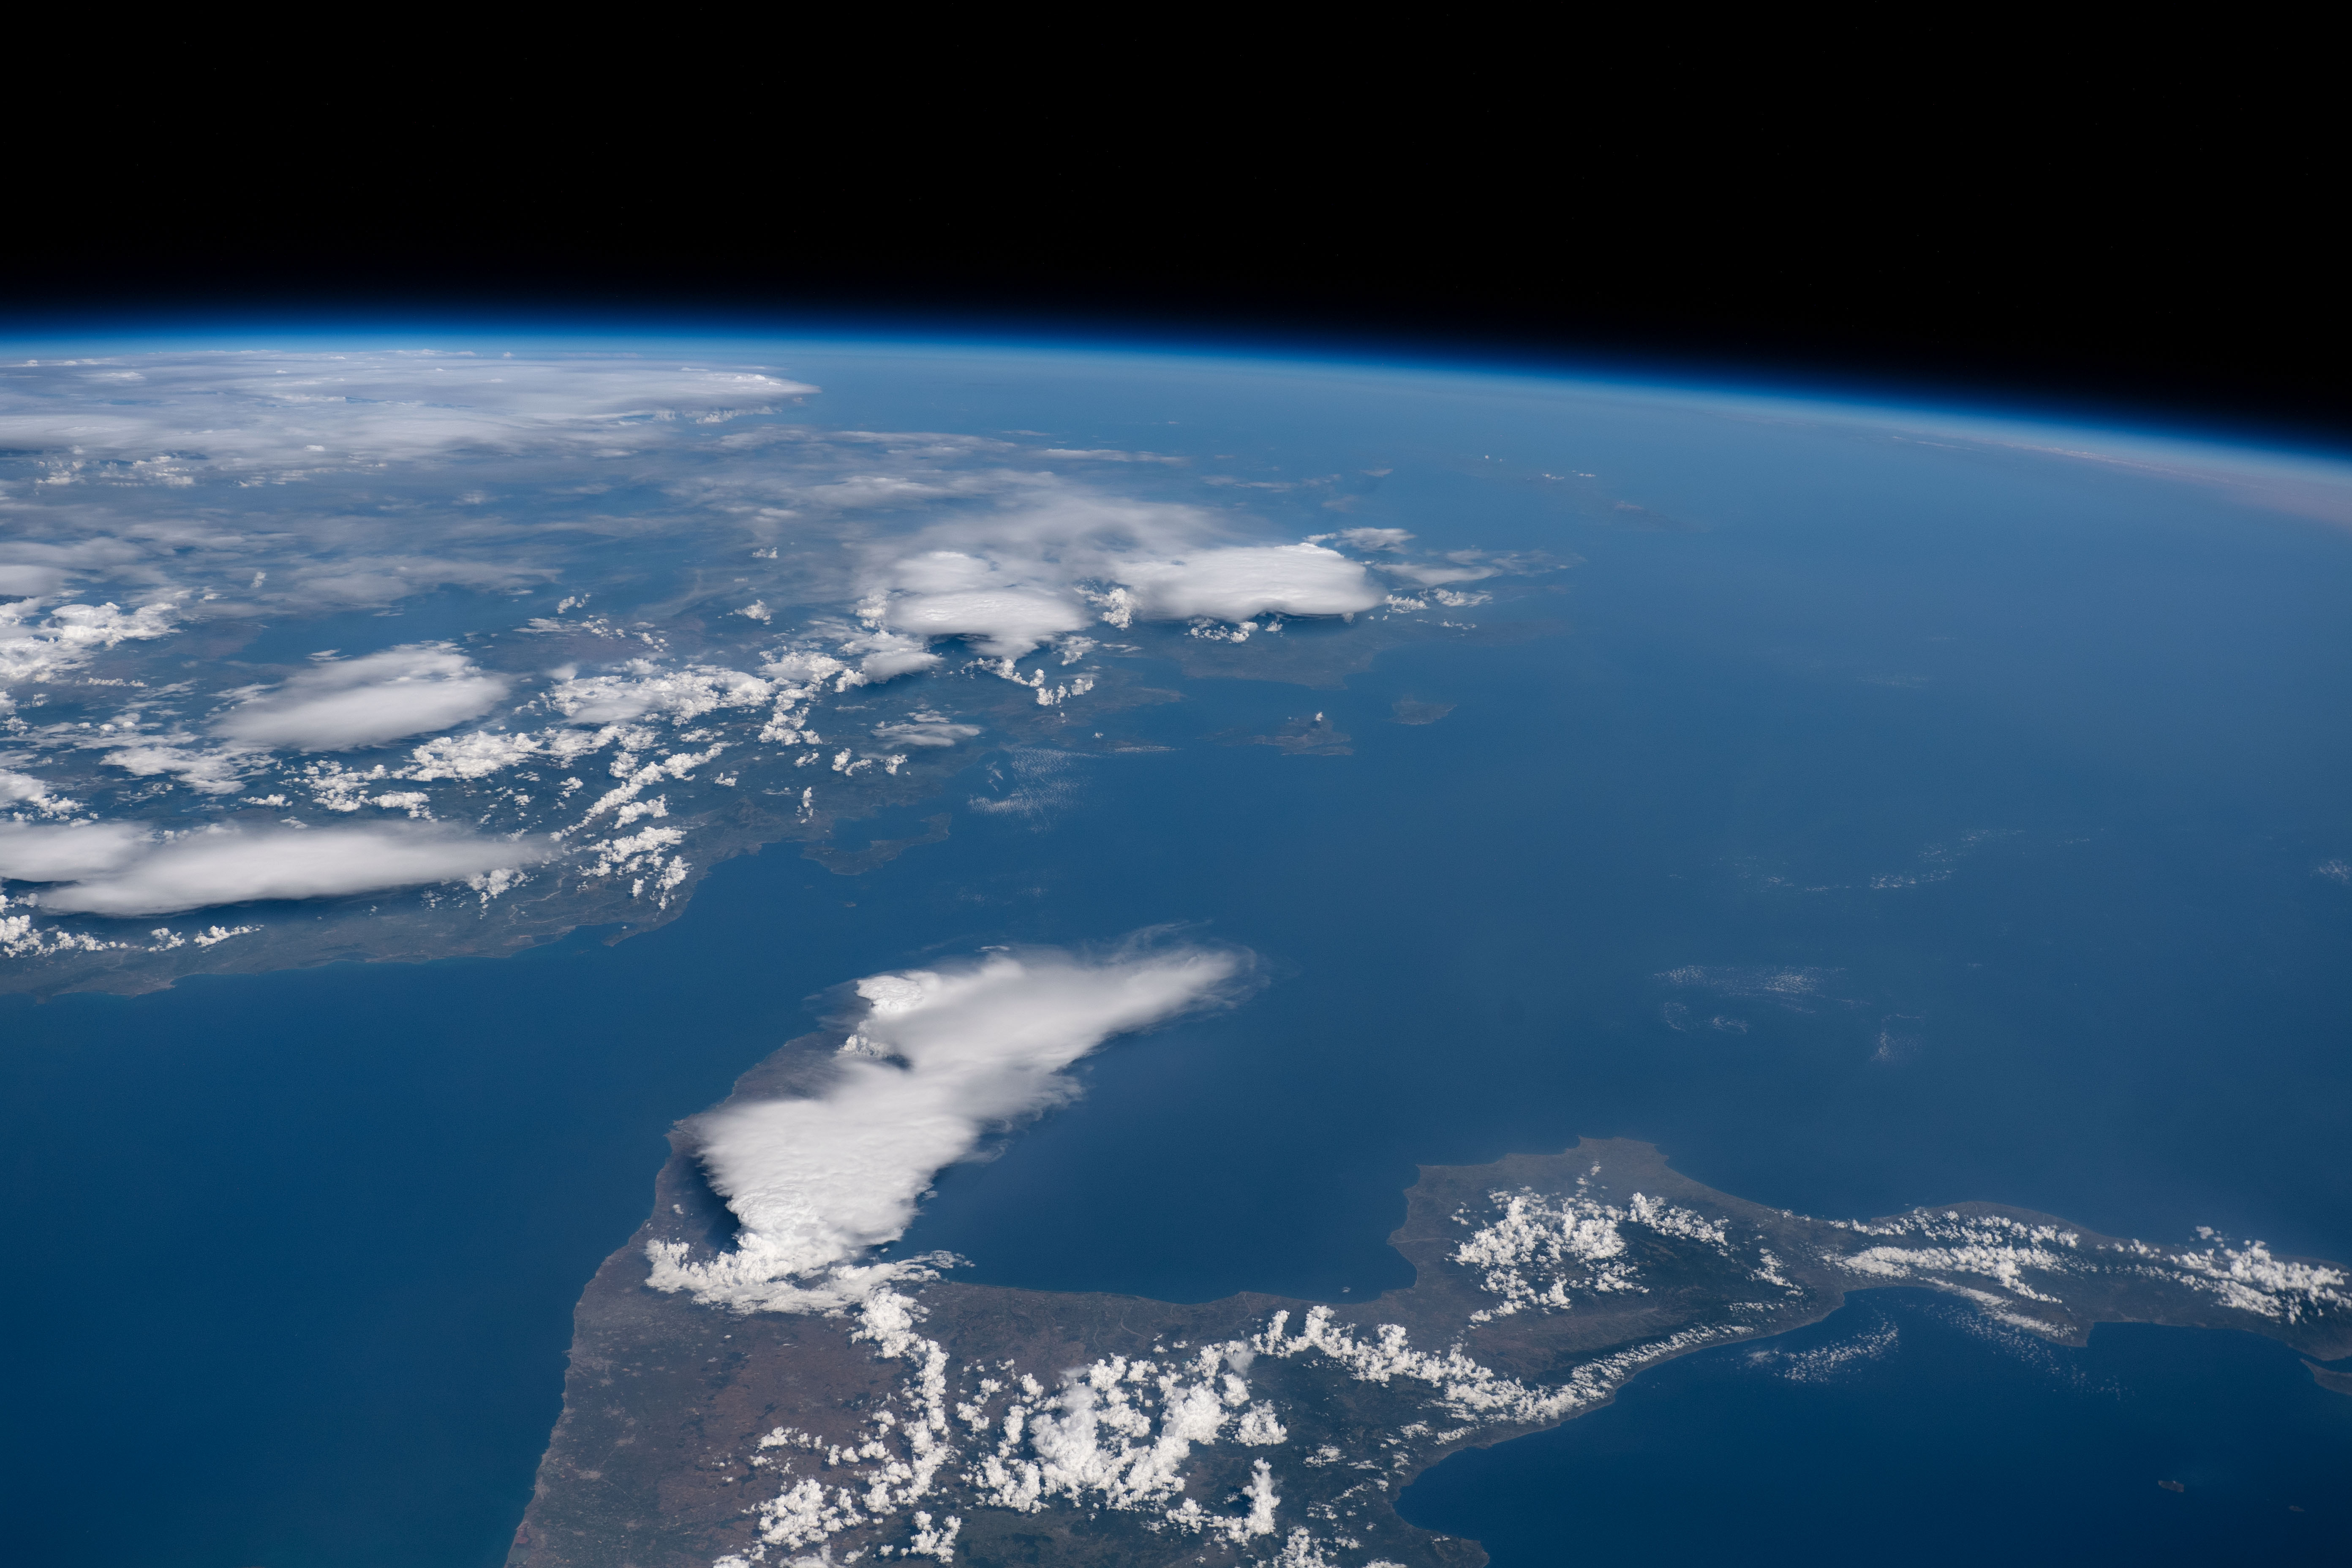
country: ALBANIA
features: DHEMI, LECCE, OTHONOI ISLAND, EREIKOUSSA ISLAND
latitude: 40.0
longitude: 19.3
